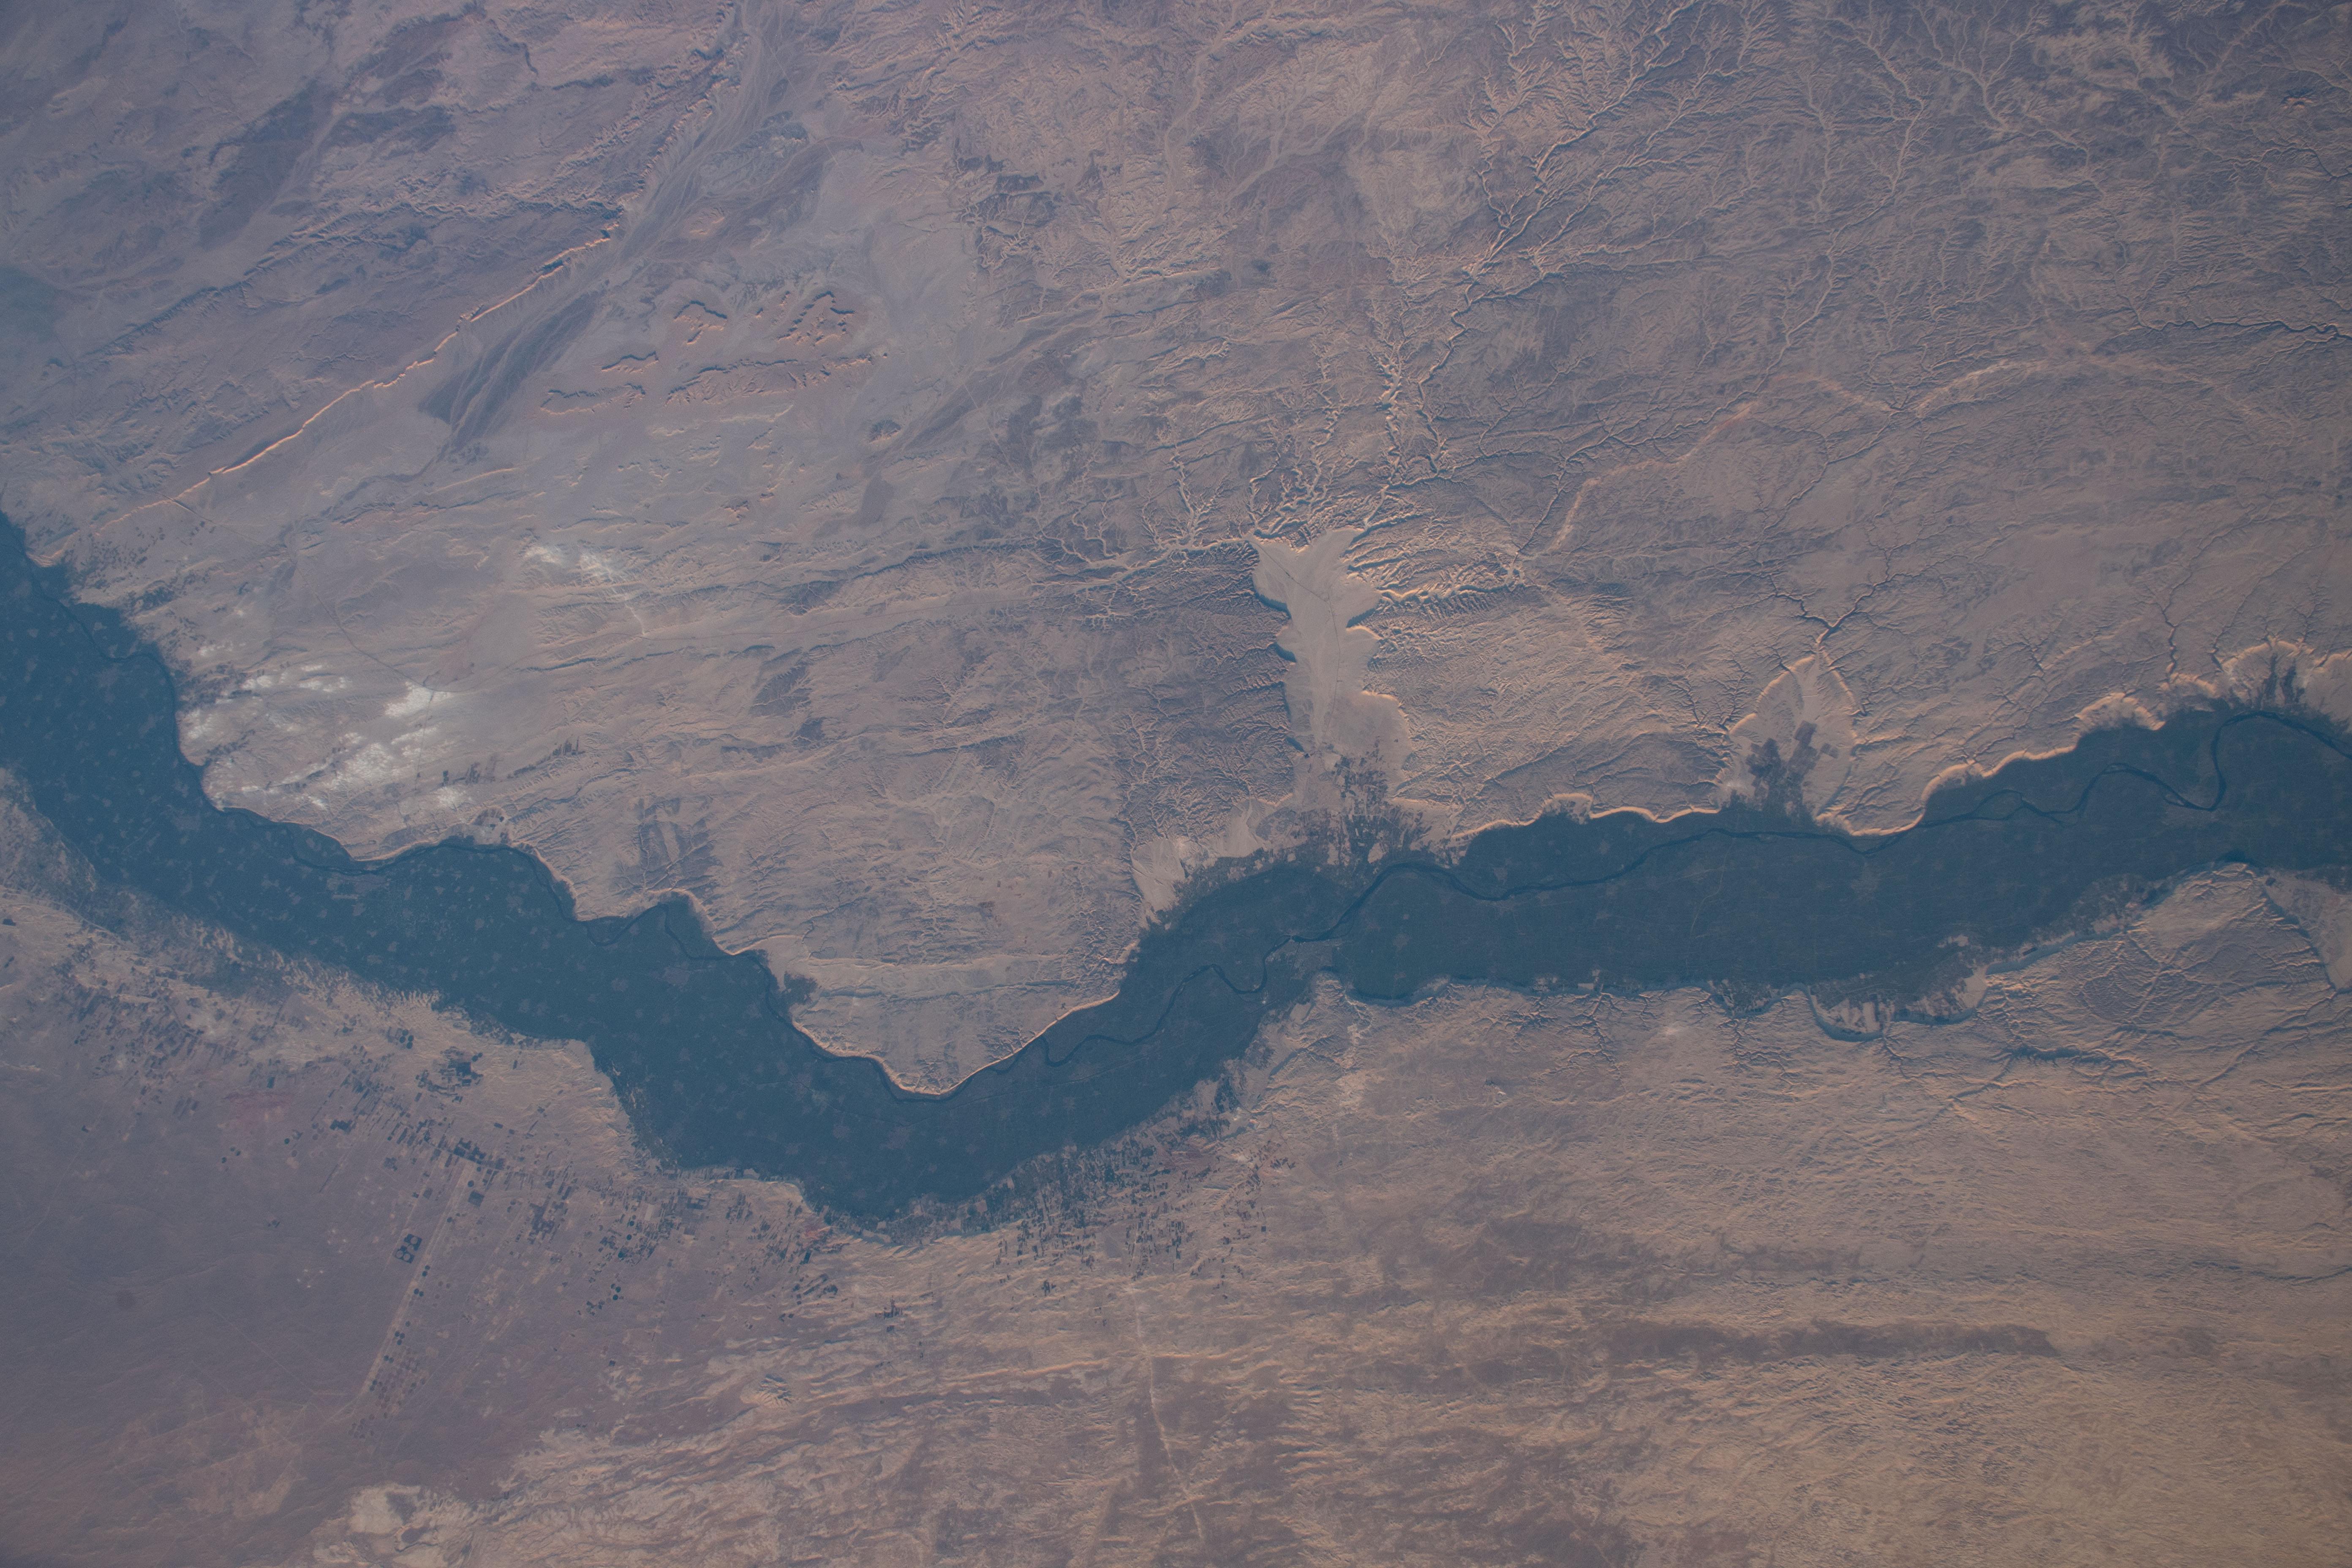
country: EGYPT
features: NILE RIVER, ASSUIT
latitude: 27.5
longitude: 31.5
